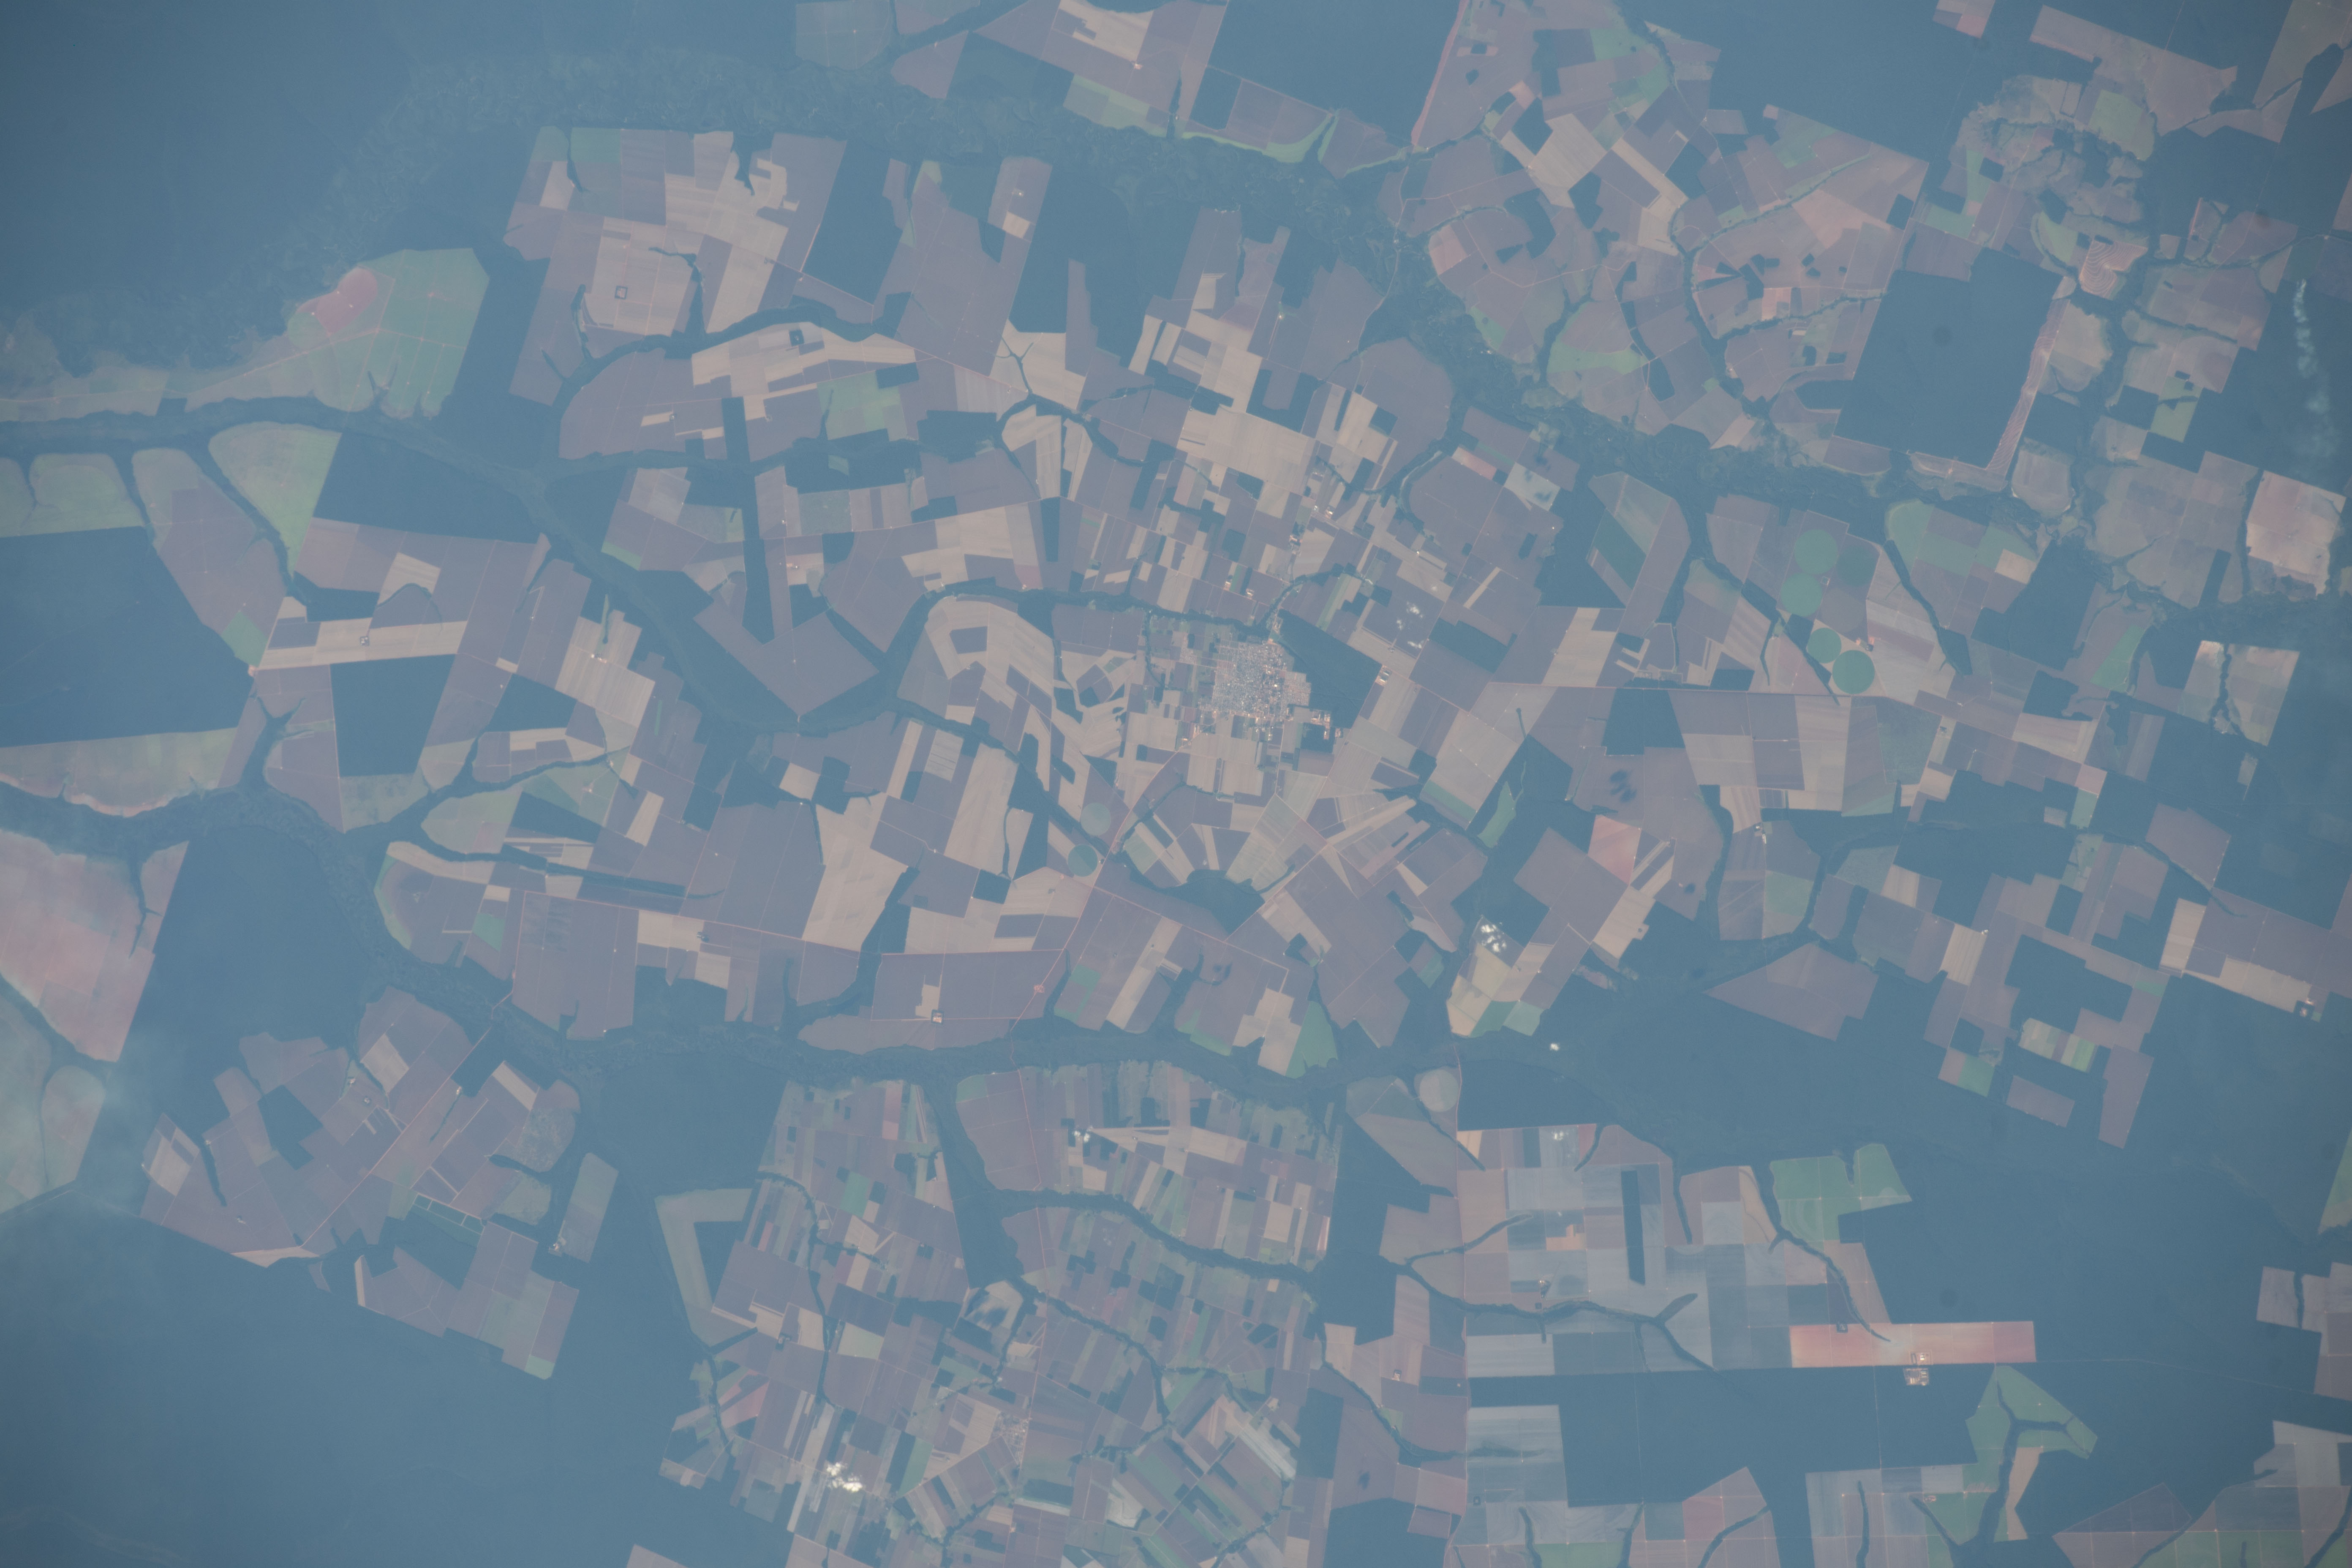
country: BRAZIL
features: QUERENCIA, MATO GROSSO CITY OF QUERENCIA,MATO GROSSO,BRAZIL
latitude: -12.6
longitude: -52.2
